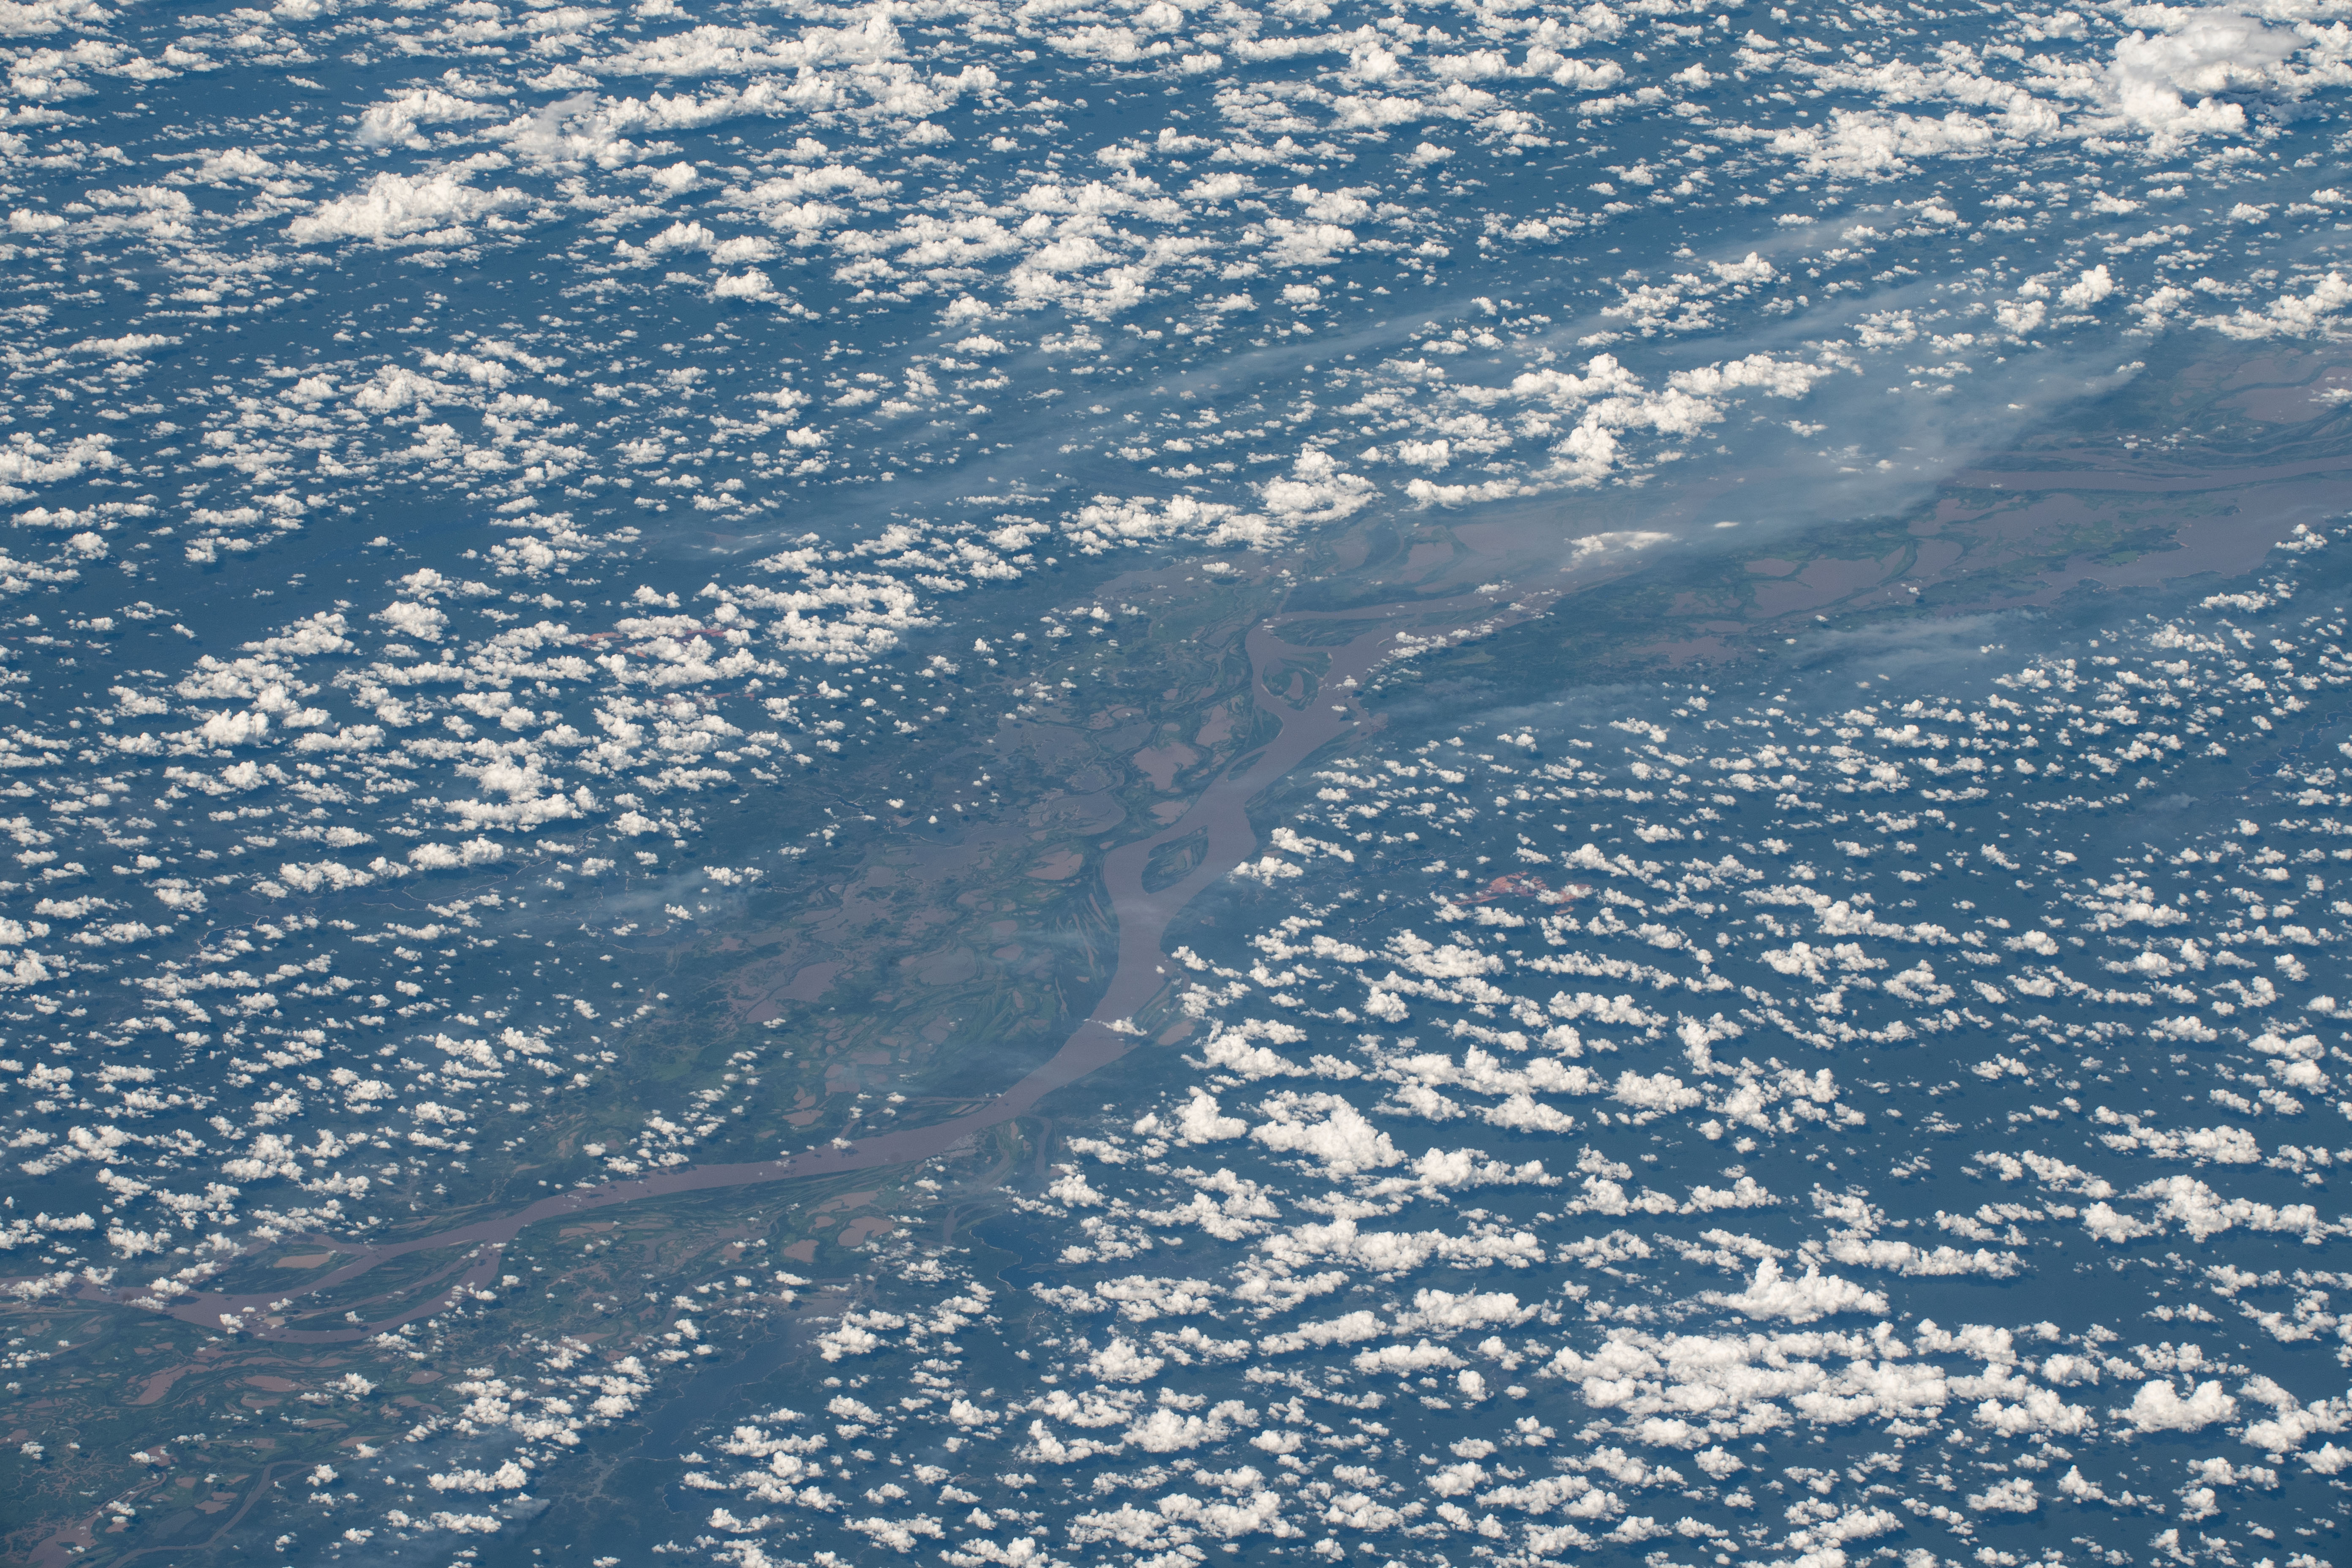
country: BRAZIL
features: AMAZON RIVER, LAGO URARIA
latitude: -2.0
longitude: -55.8
